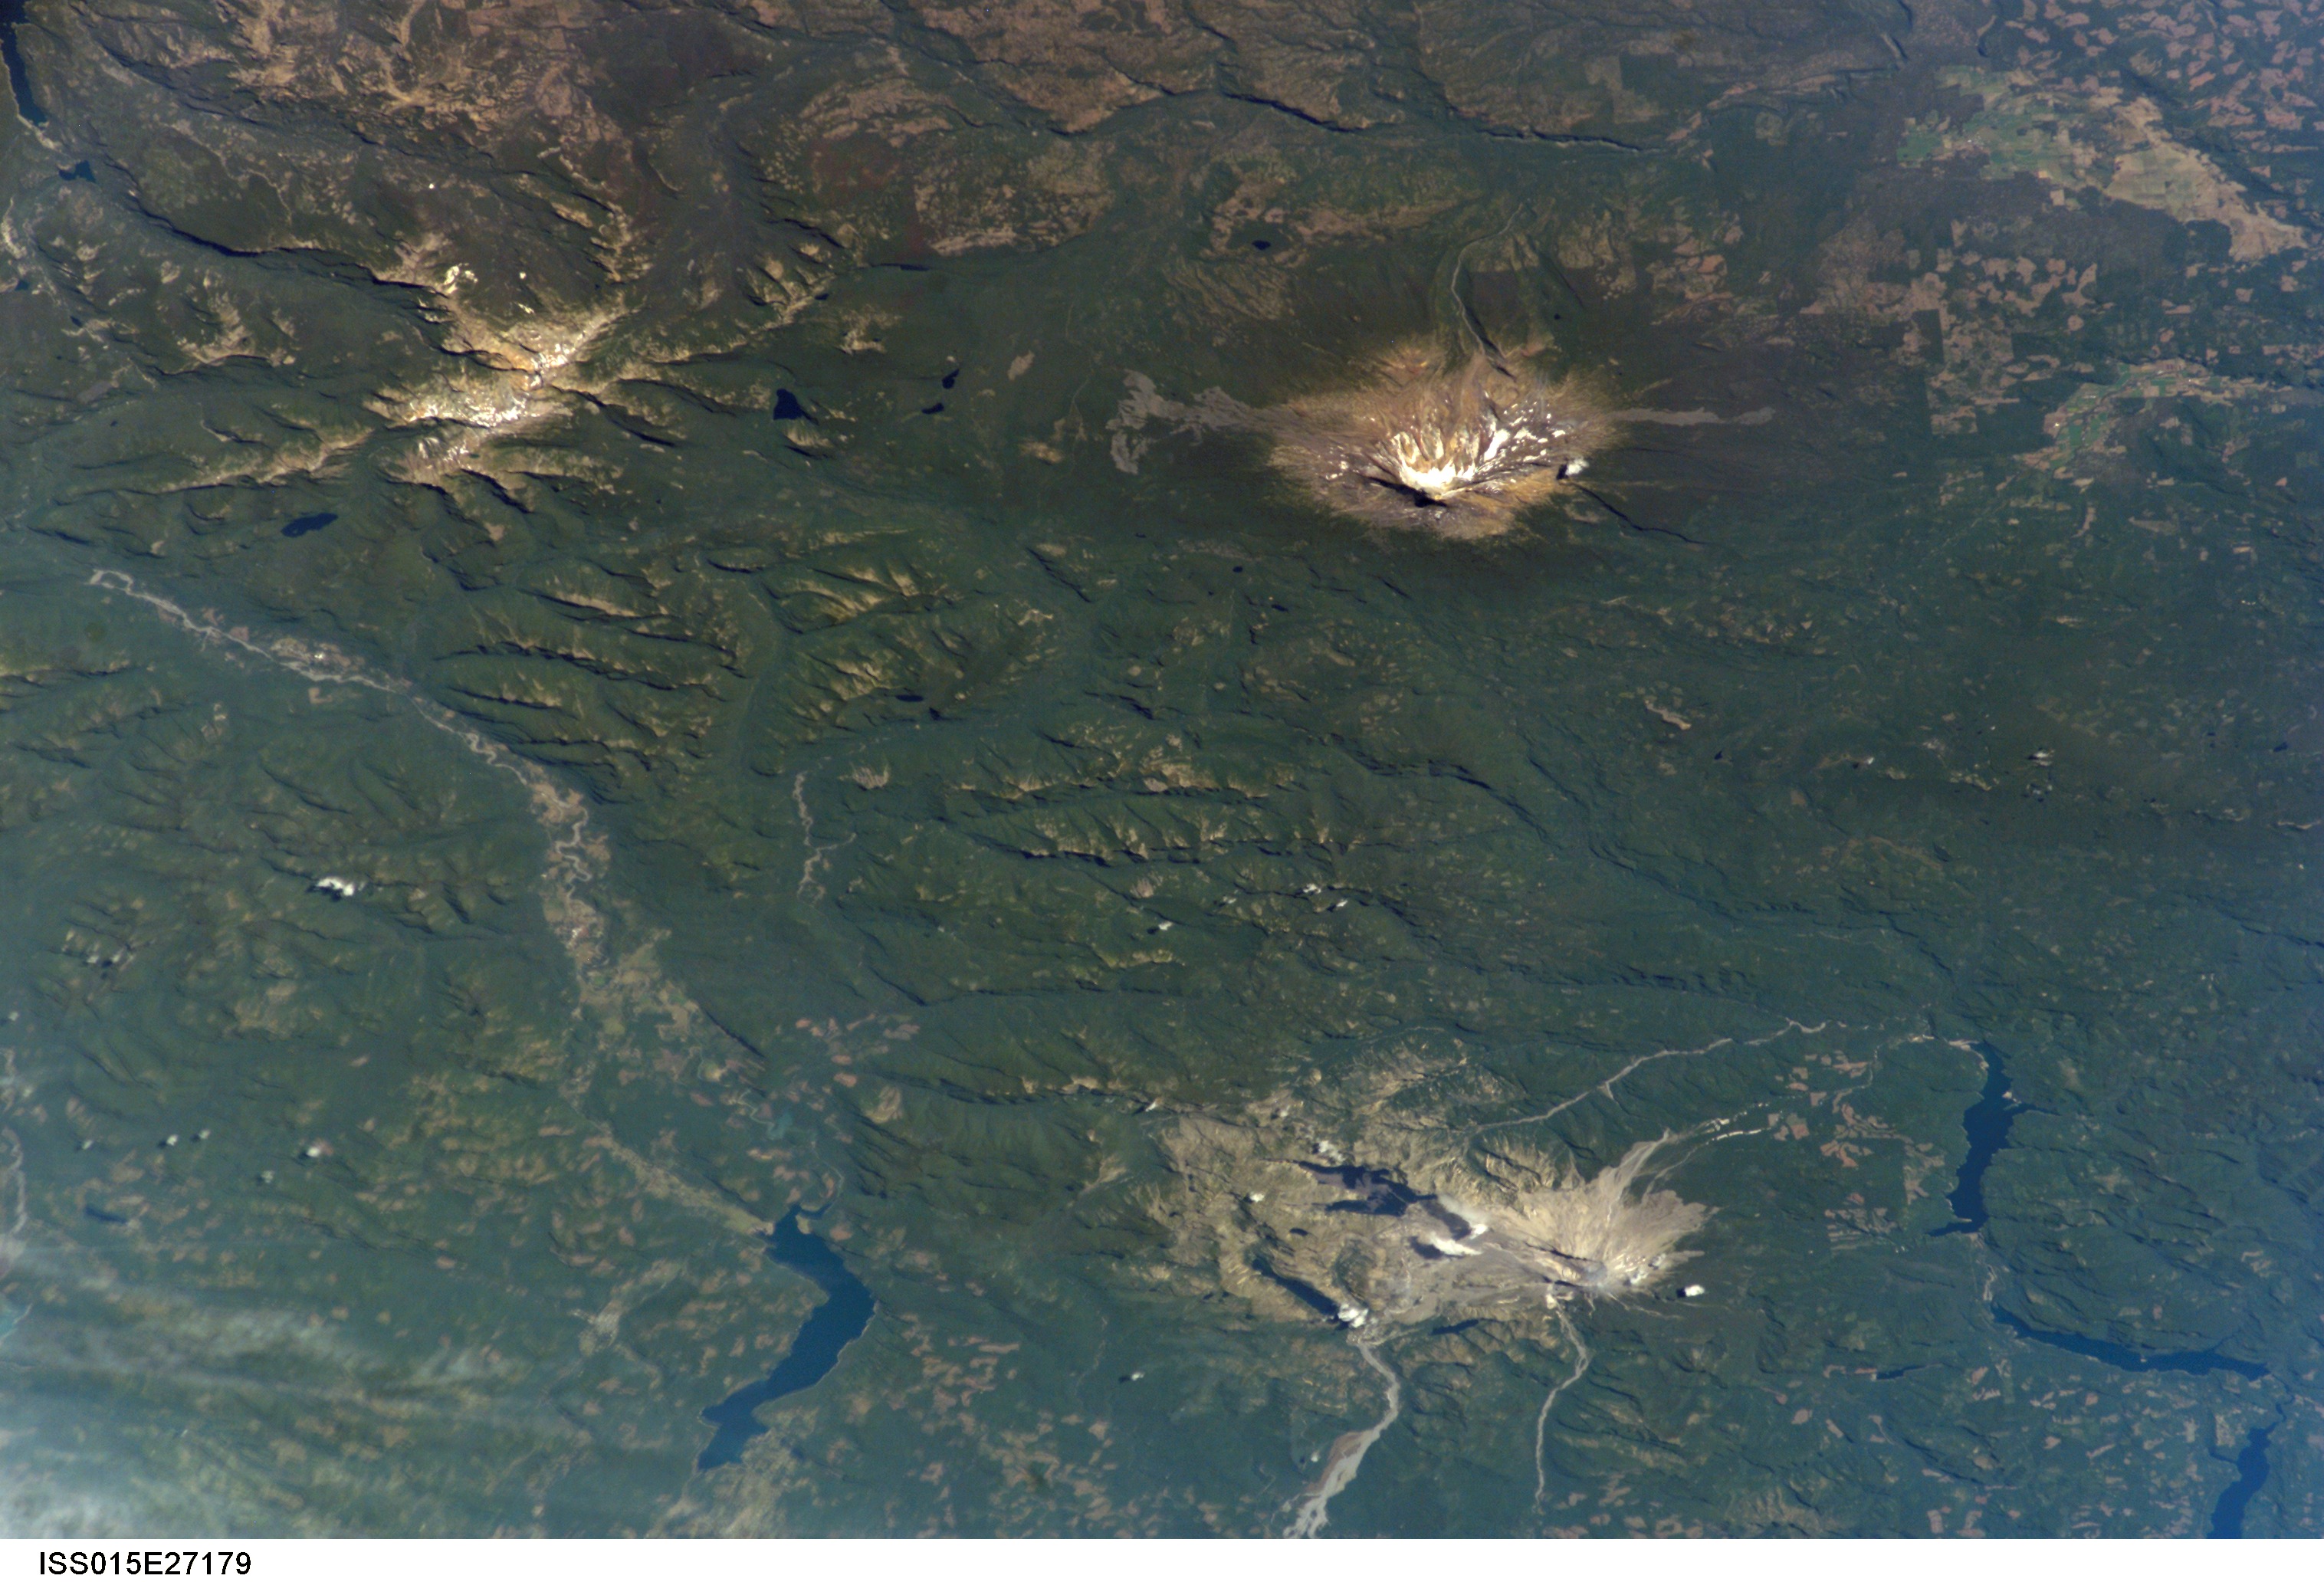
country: USA-WASHINGTON
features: GOAT ROCKS, MT. SAINT HELENS, MT. ADAMS
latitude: 46.4
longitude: -121.8
